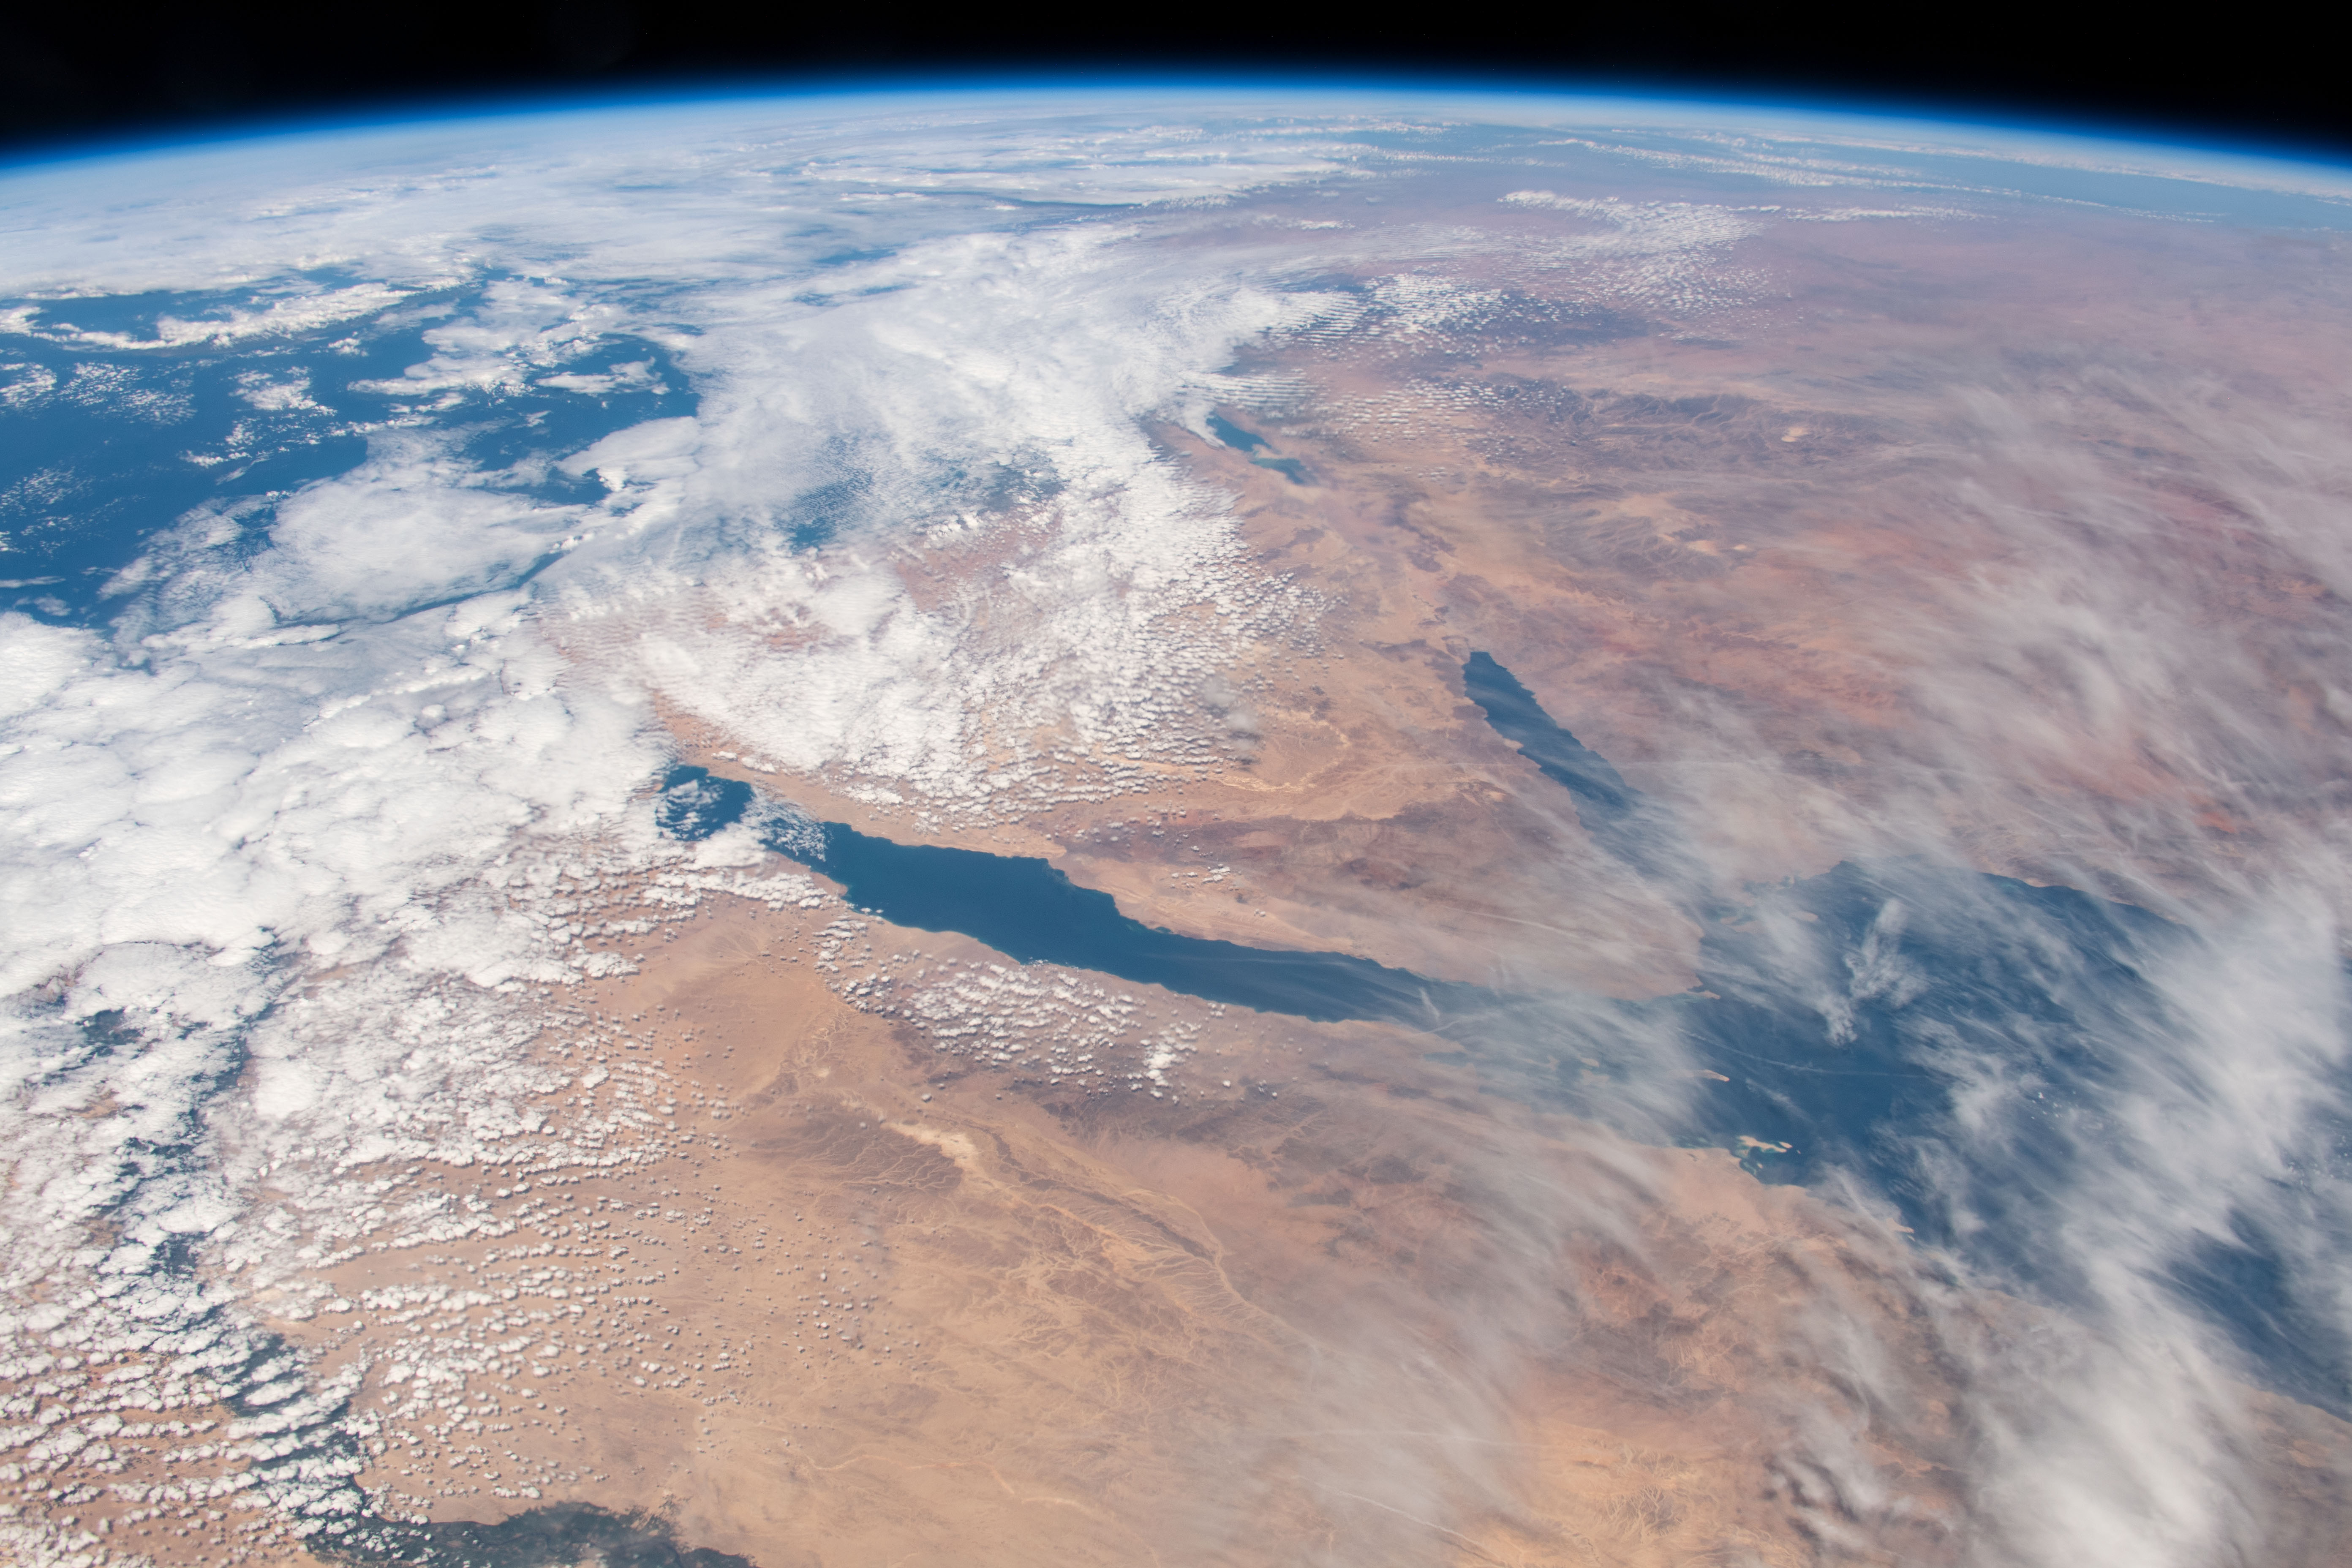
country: EGYPT
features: RED SEA, GULF OF SUEZ, NILE RIVER, EASTERN DESERT, MEDITERRANEAN SEA, SINAI PENINSULA, GULF OF AQABA
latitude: 29.0
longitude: 33.5
